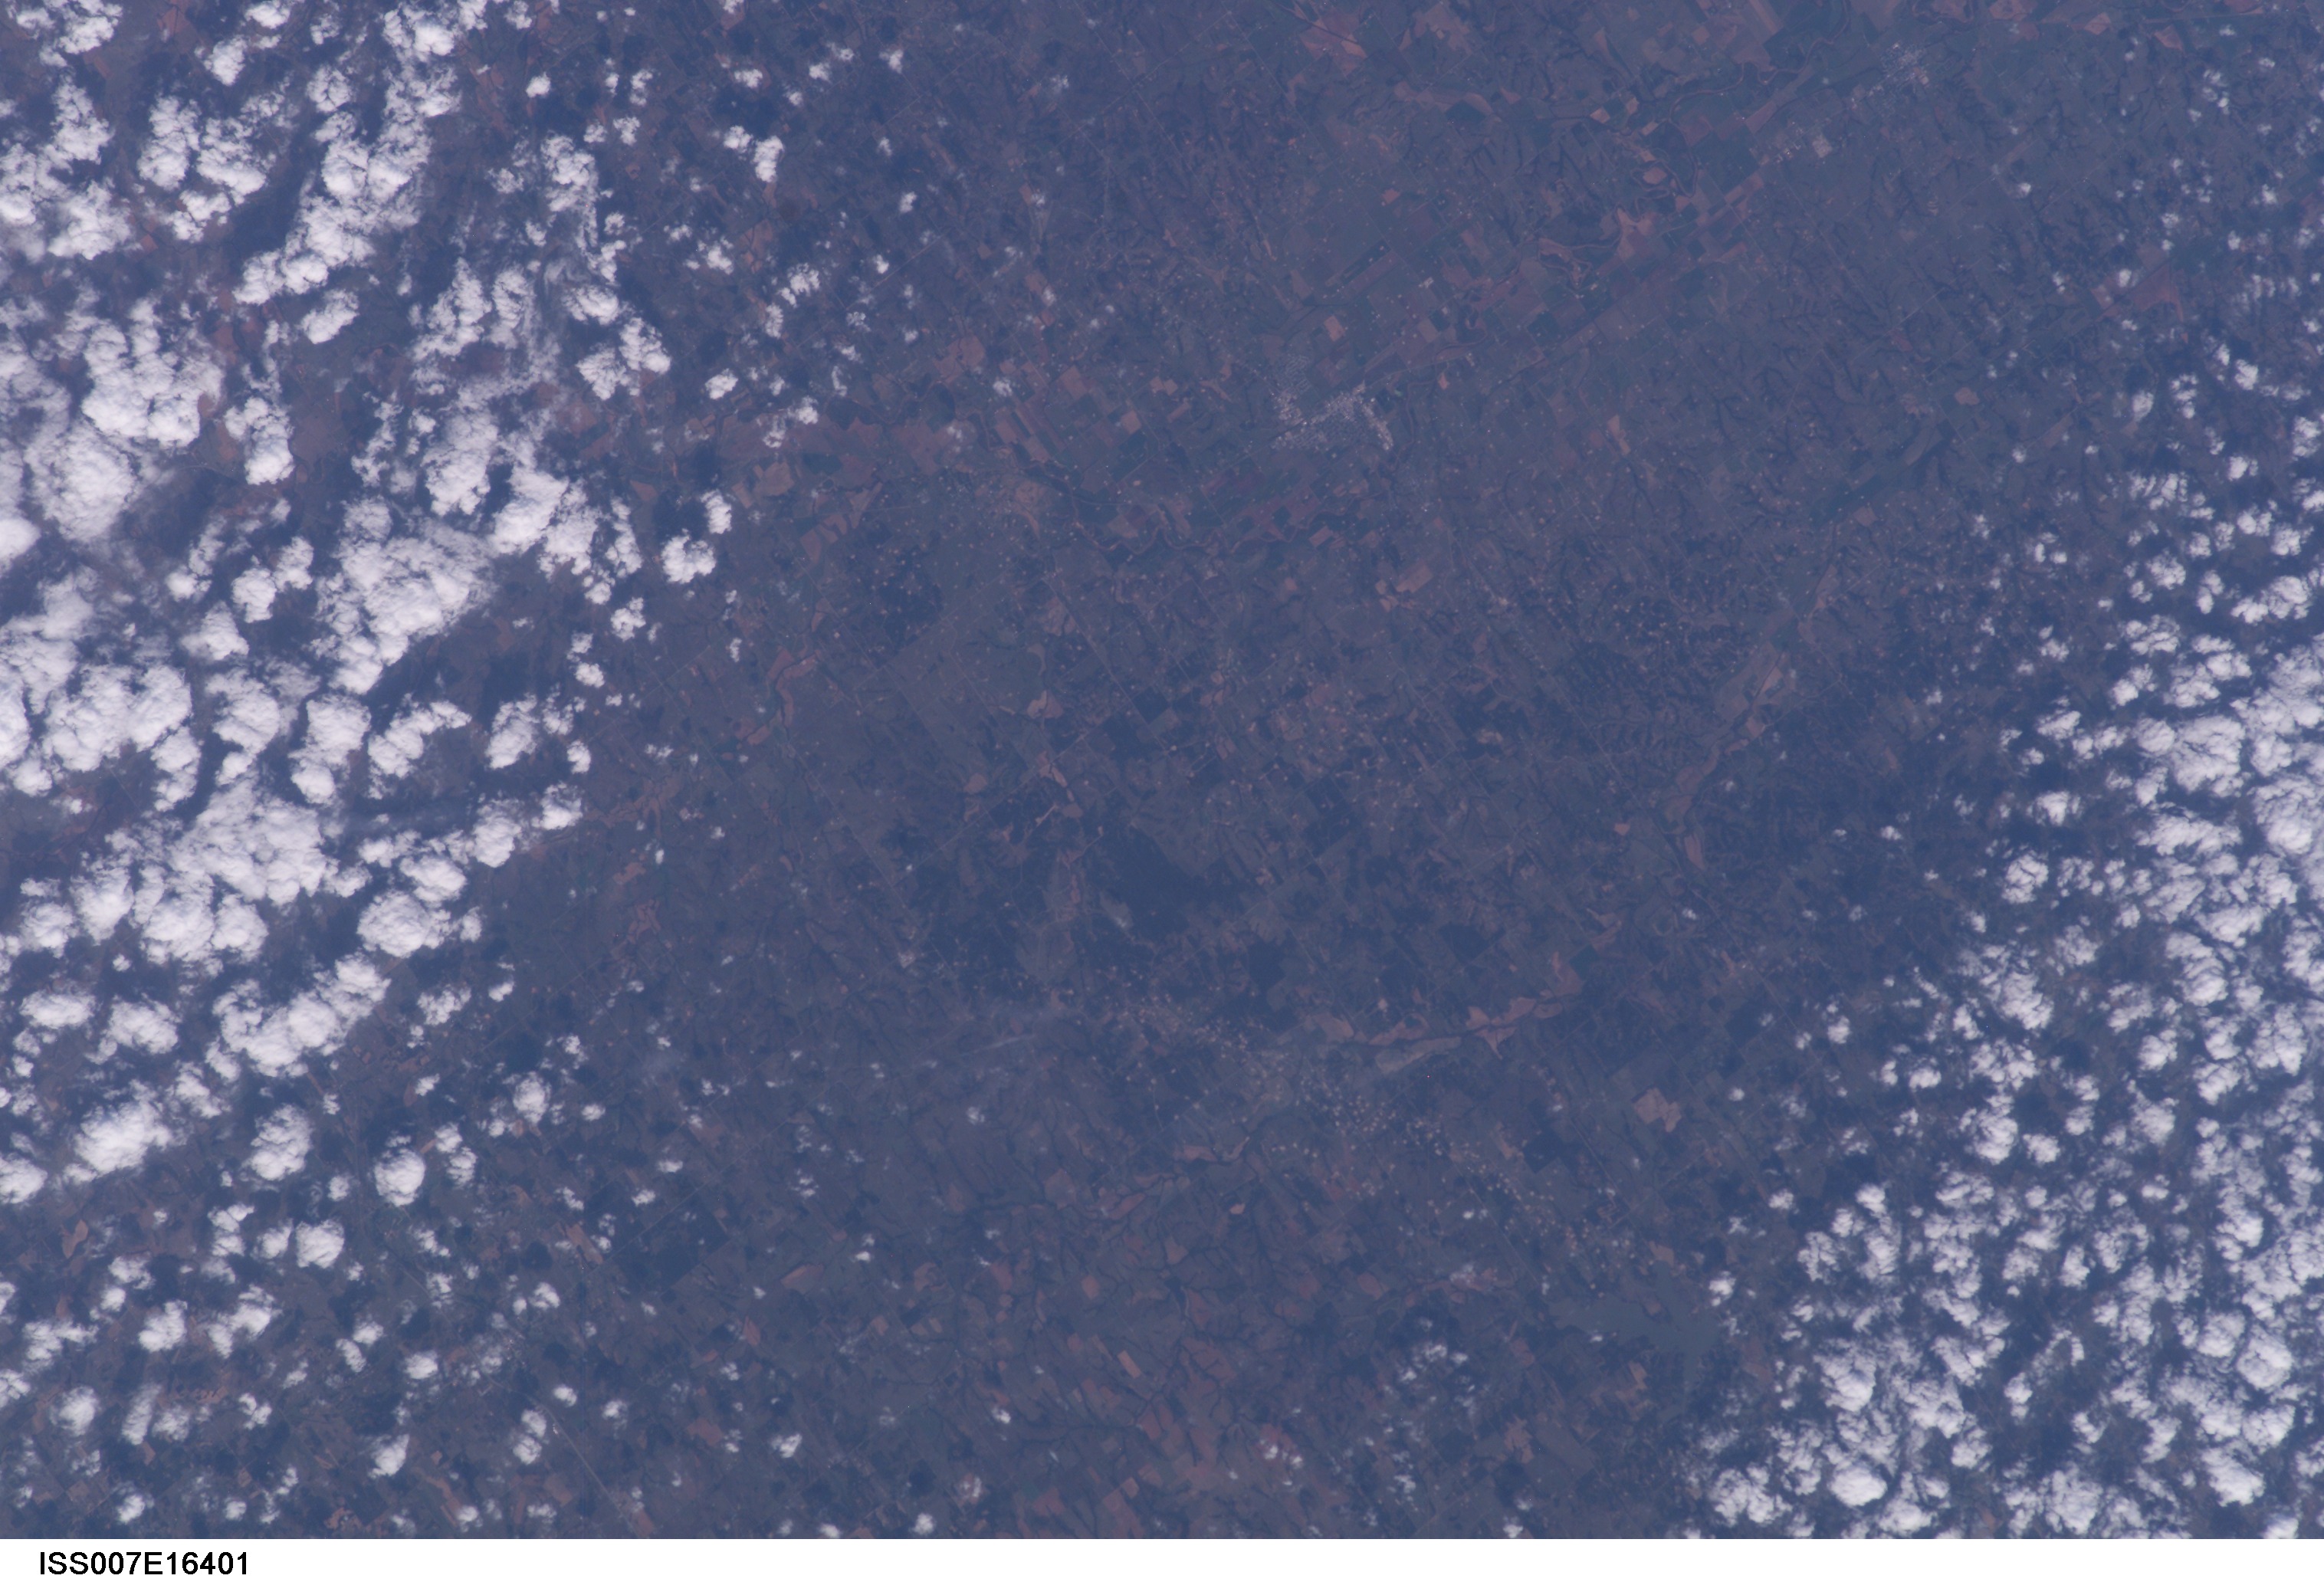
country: USA-OKLAHOMA
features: LINDSAY, WASHITA RIVER, AGR.
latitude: 34.5
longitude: -98.0
